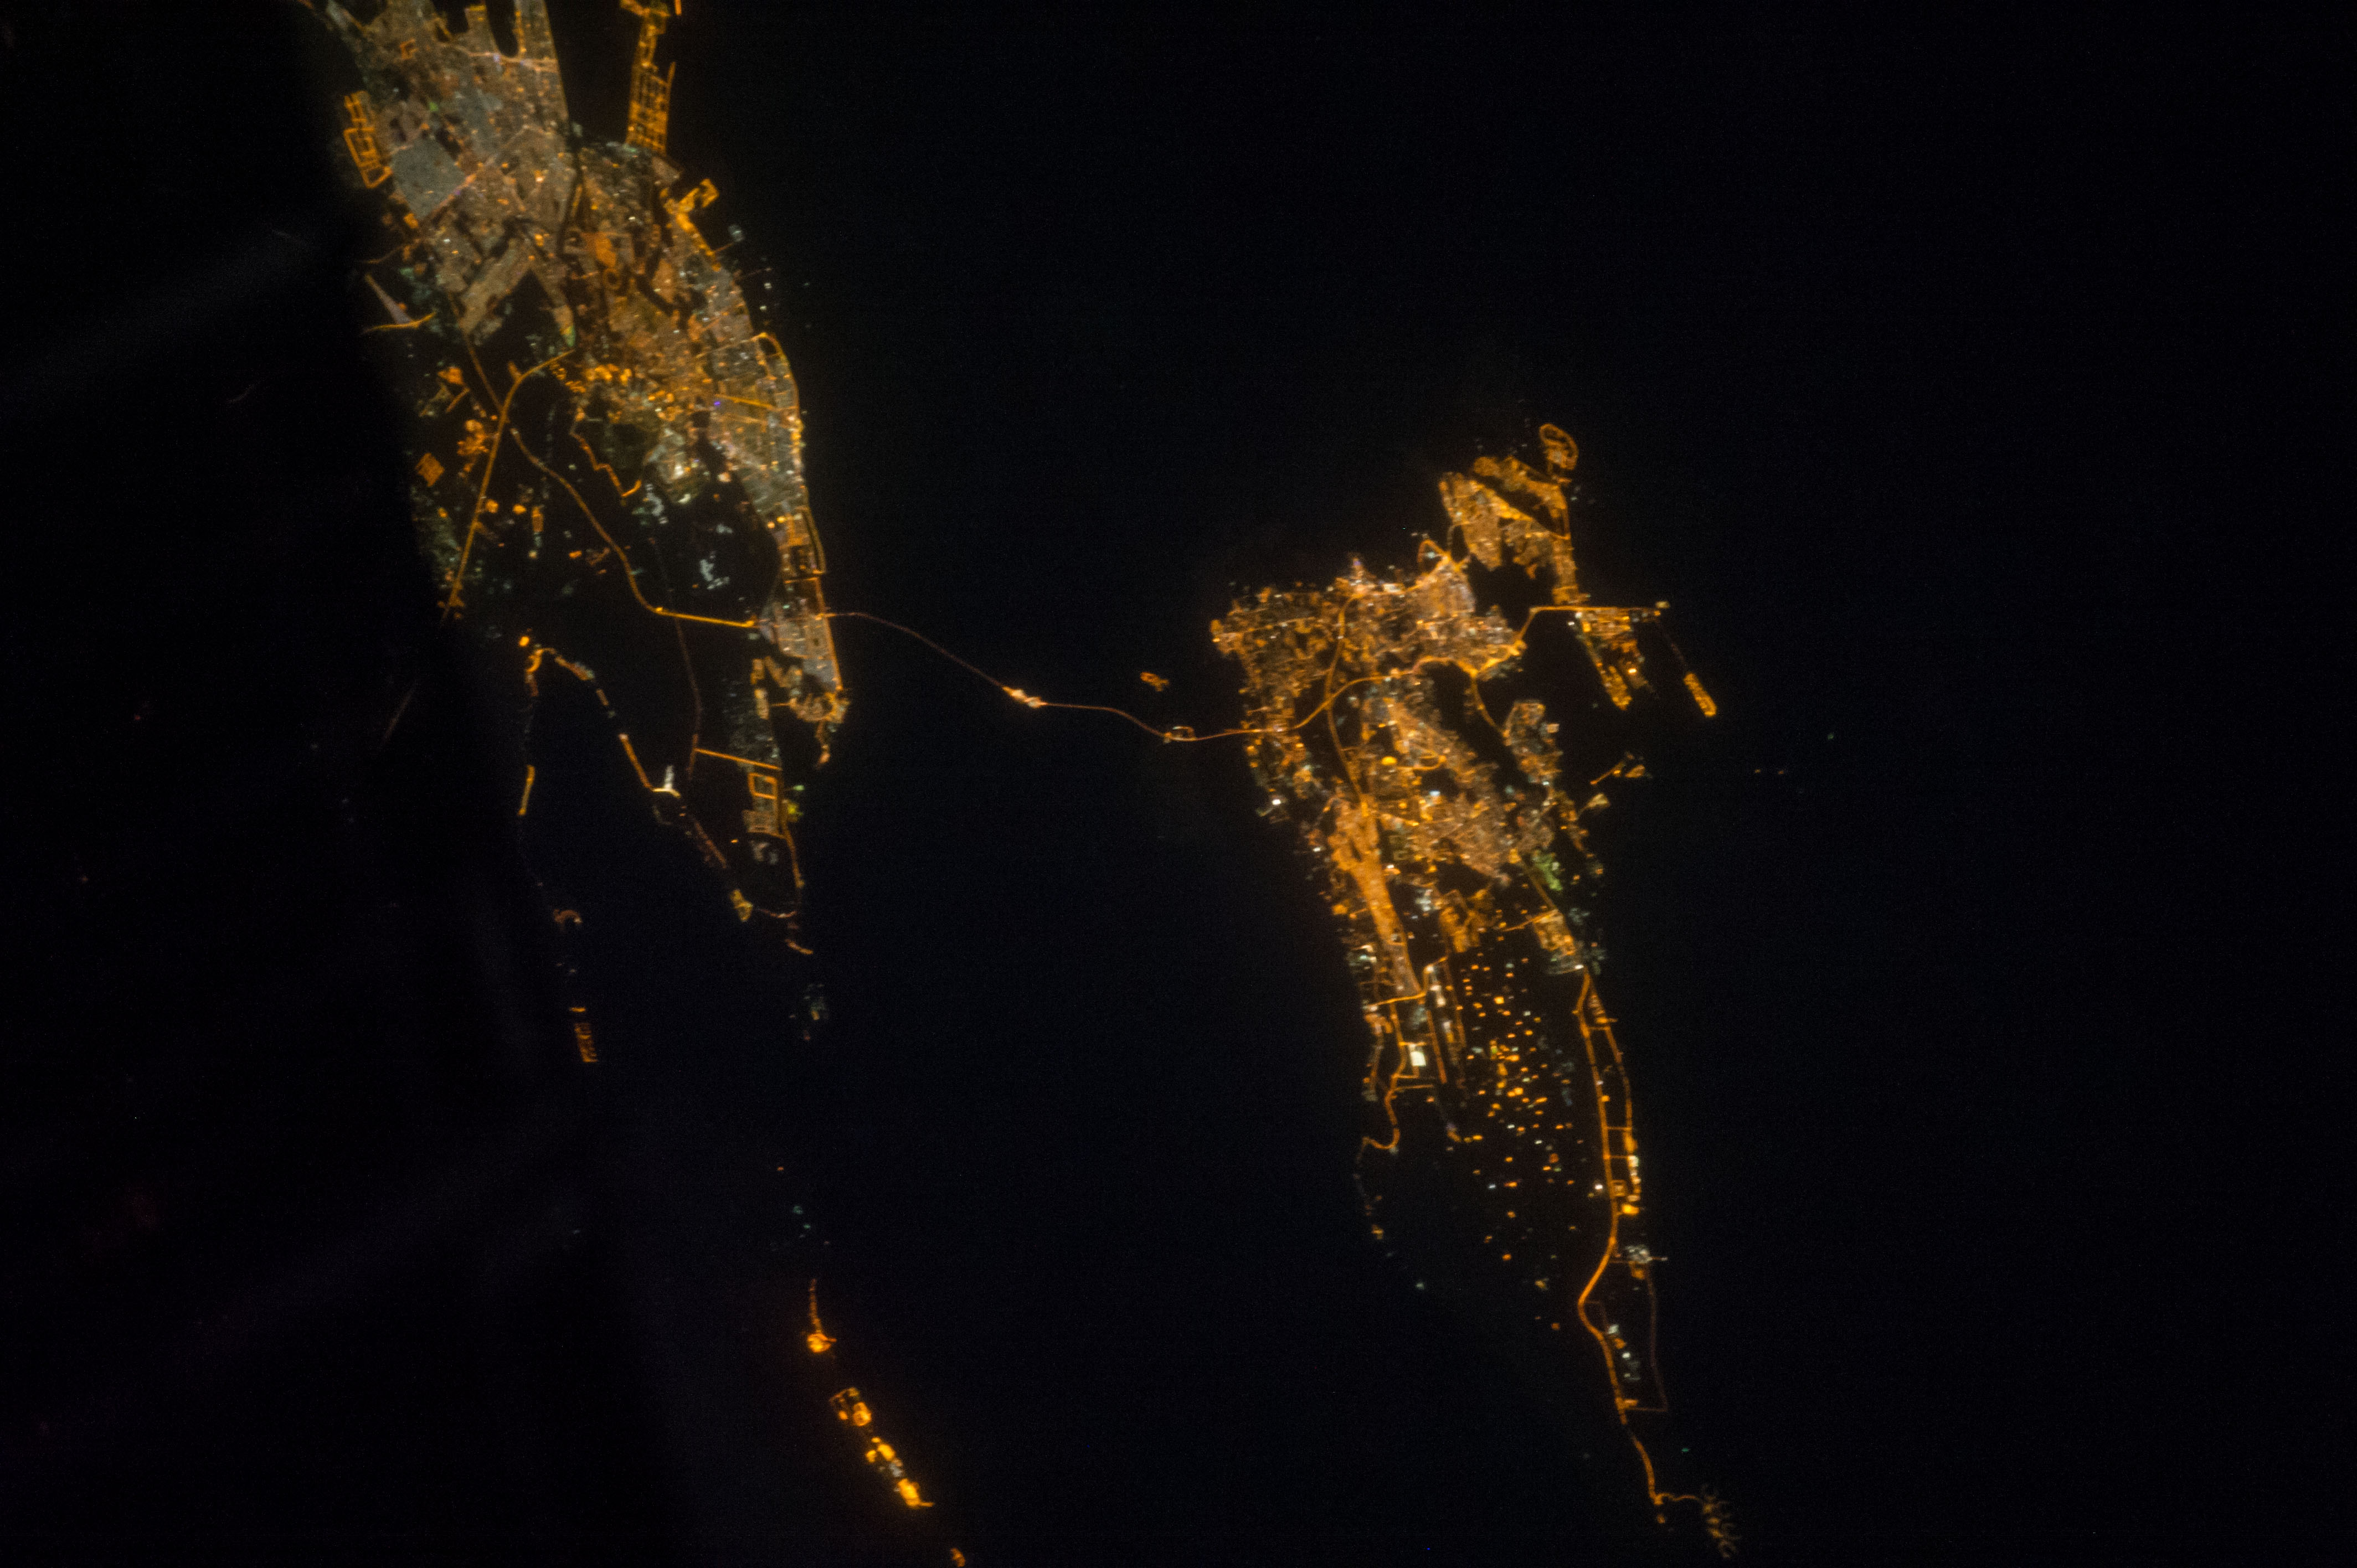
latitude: 26.2
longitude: 50.6
